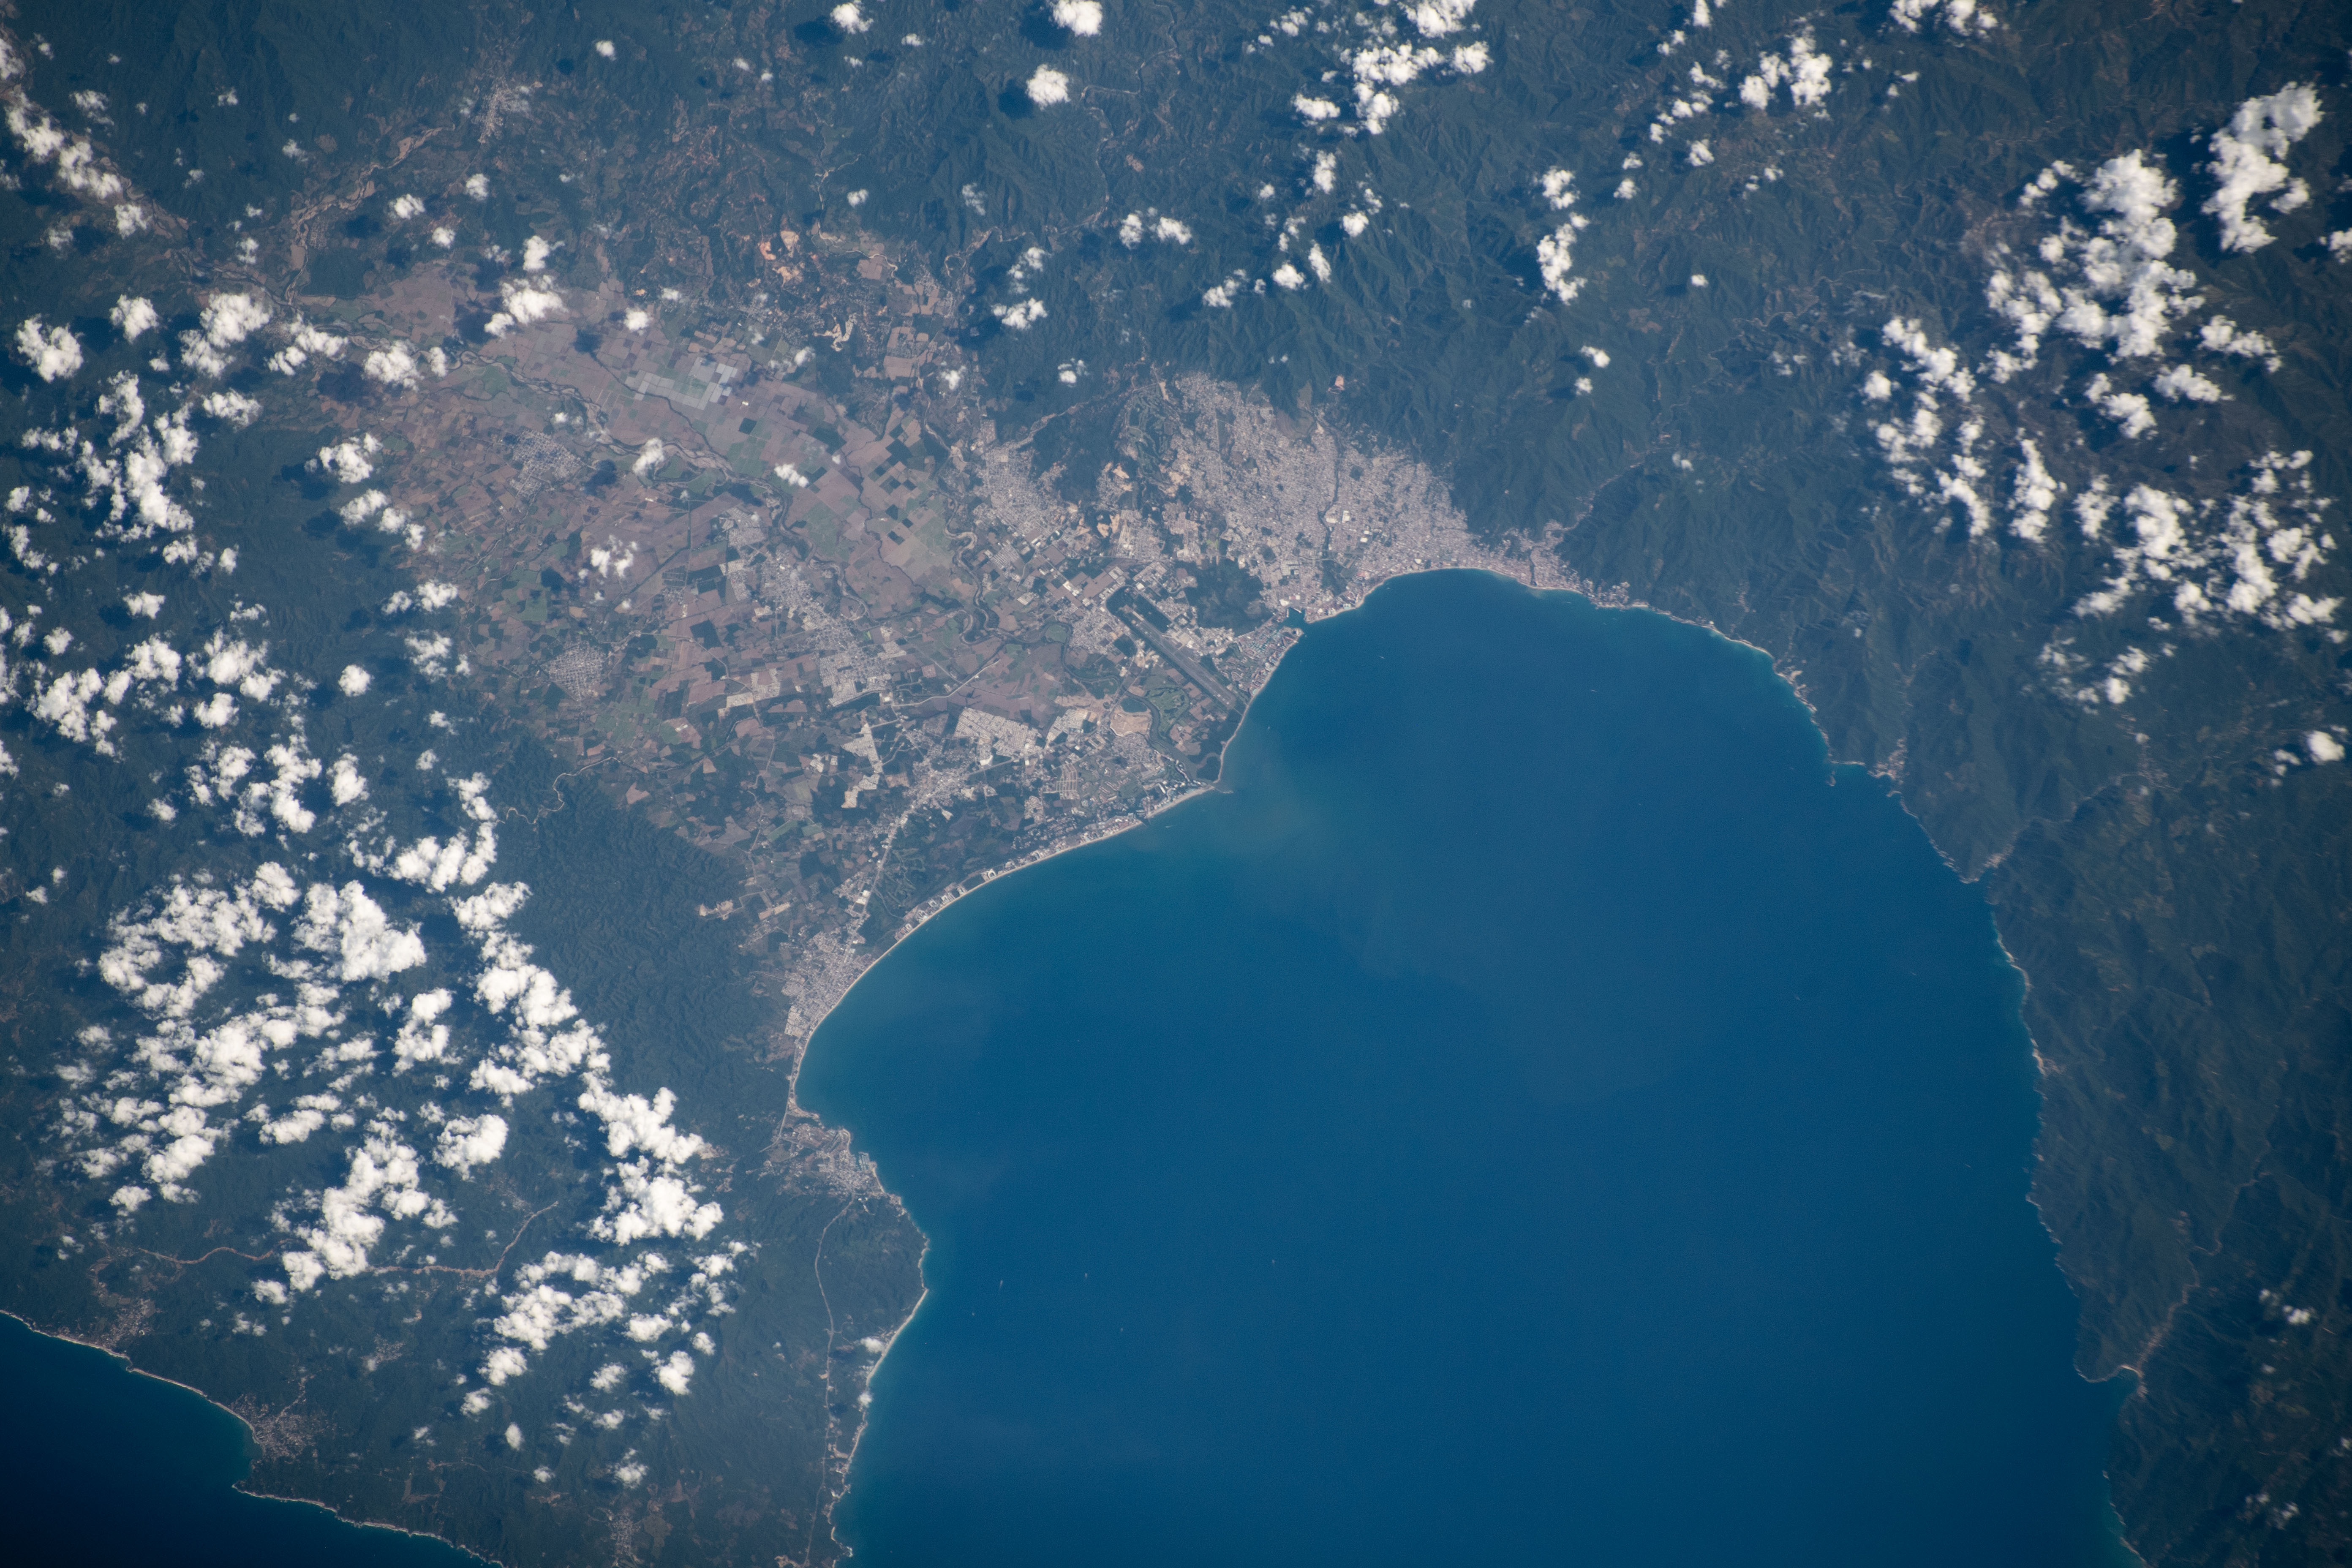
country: MEXICO
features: PUERTO VALLARTA, BANDERAS BAY
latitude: 20.7
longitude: -105.3
